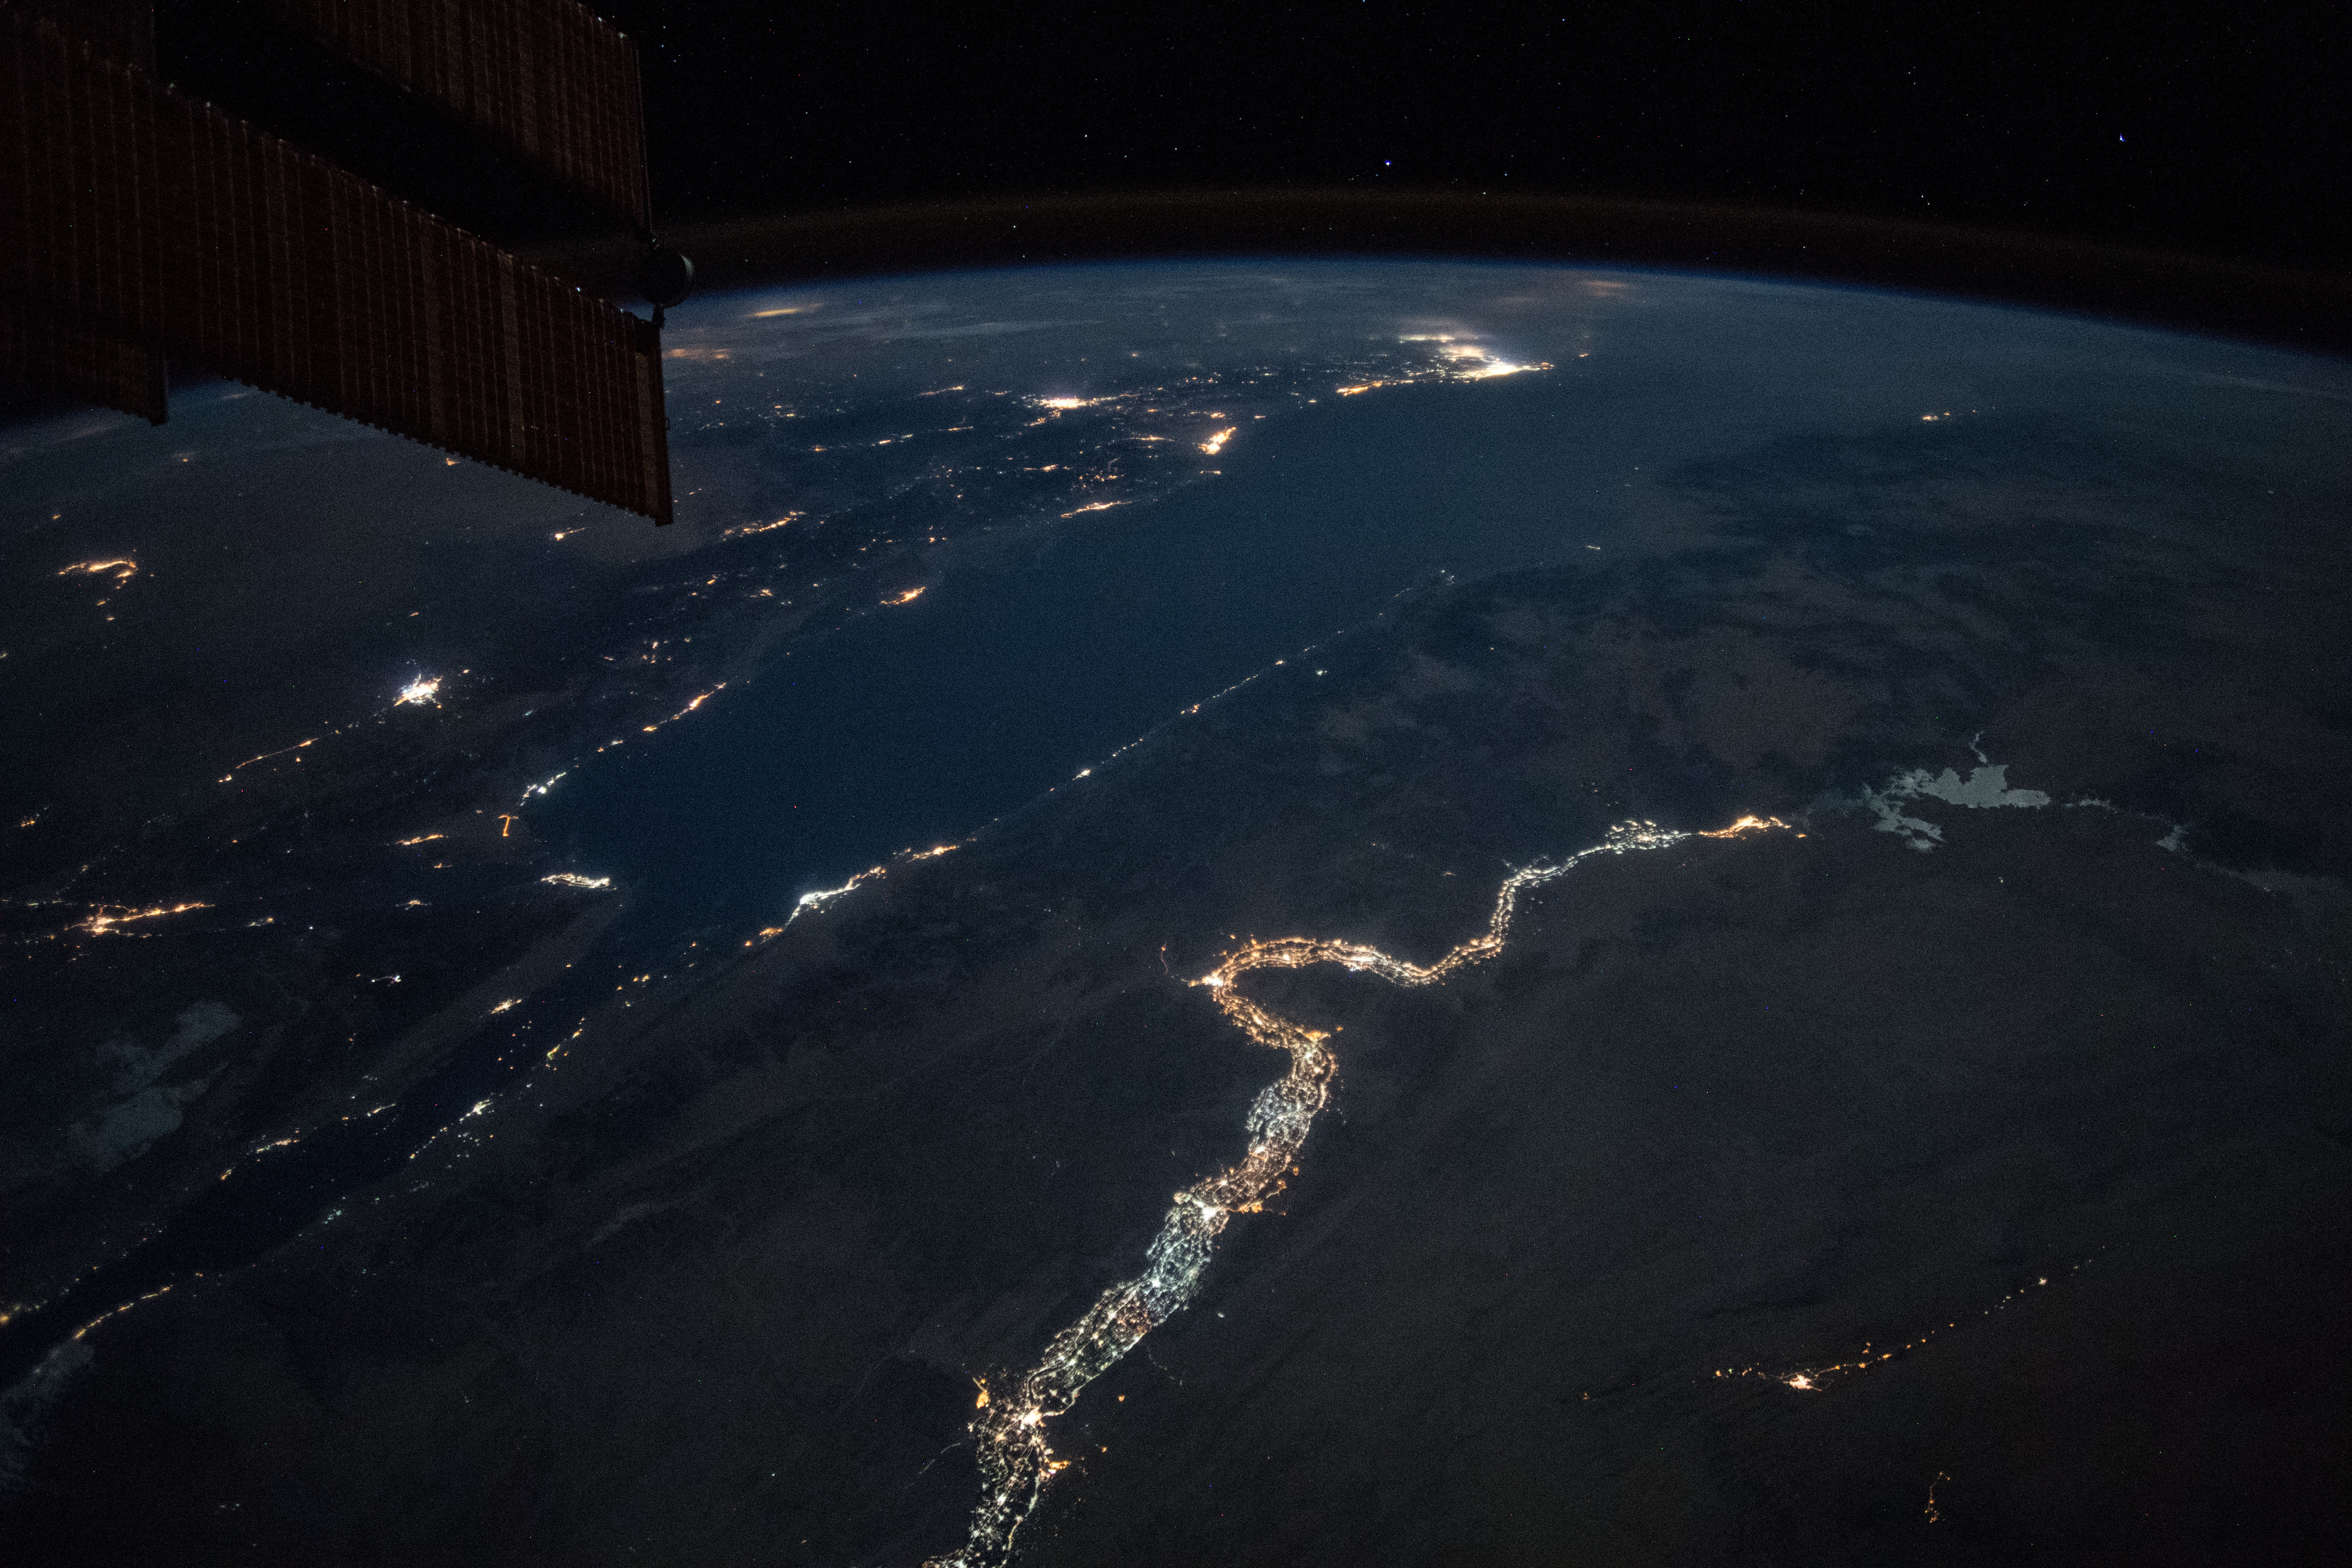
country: EGYPT
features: NILE RIVER, NUBIAN DESERT, NASSER LAKE, EASTER DESERT, RED SEA, GULF OF SUEZ, GULF OF AQABA, NIGHT, EARTH LIMB
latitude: 25.4
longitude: 34.2
